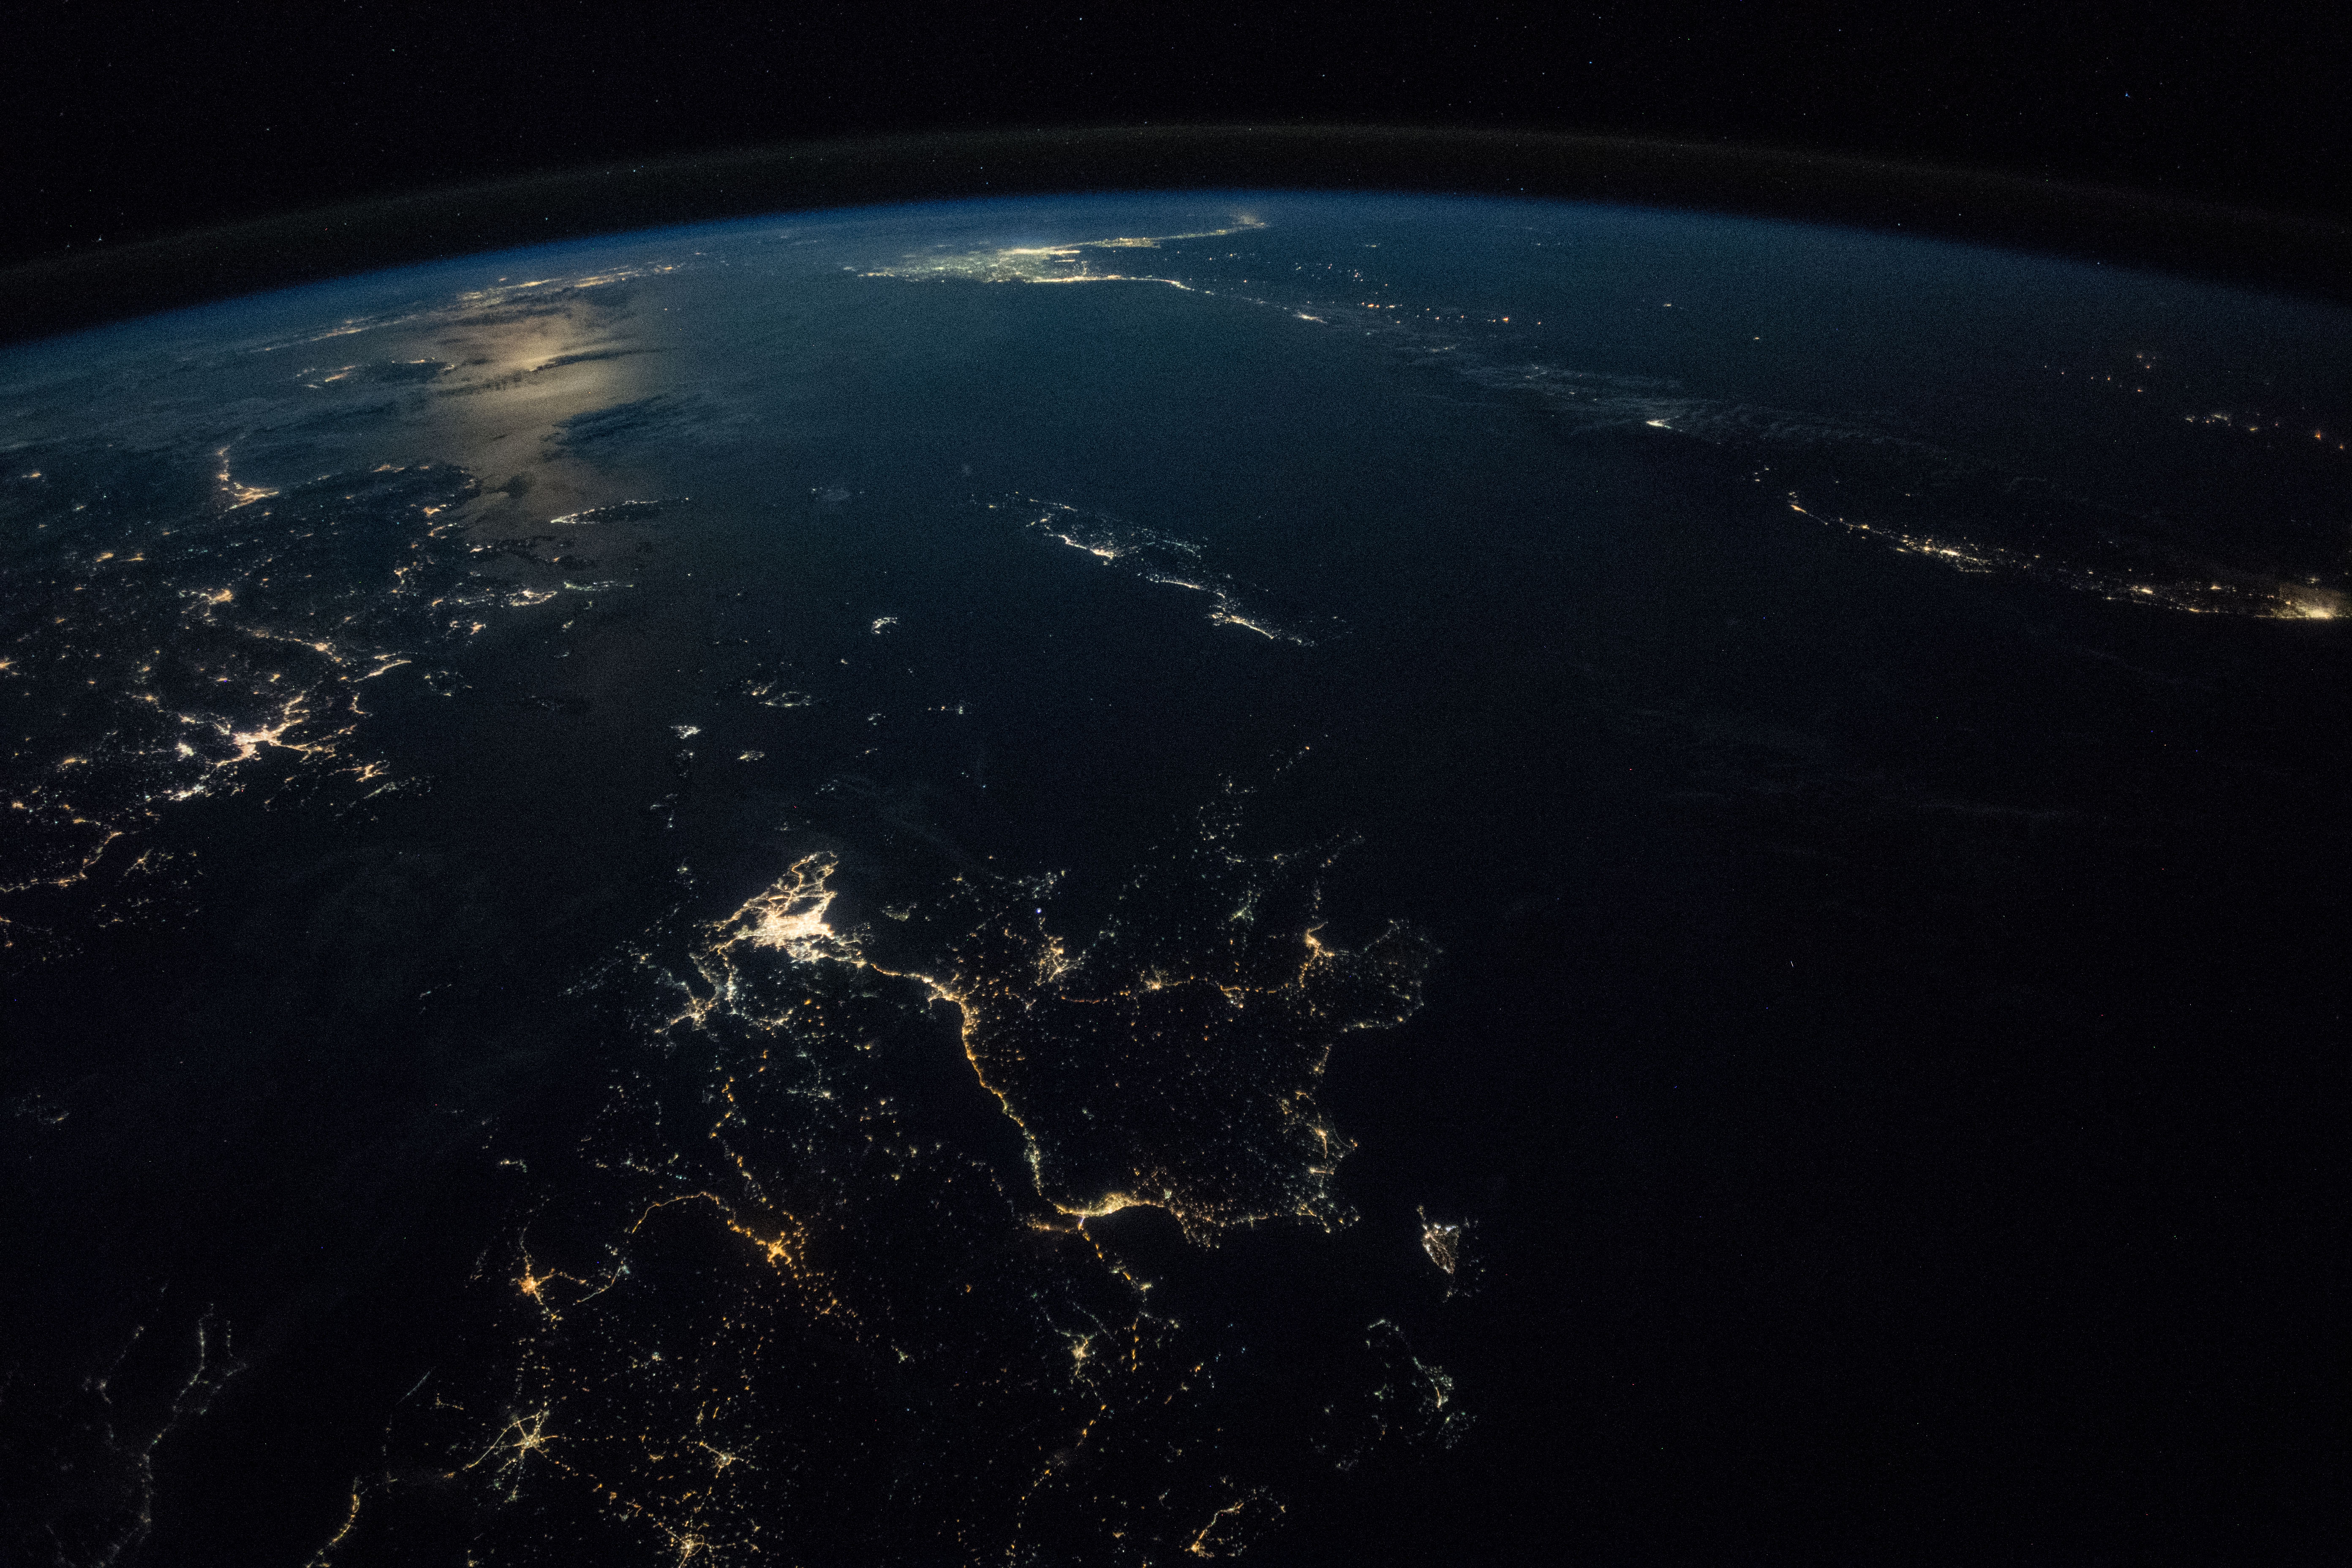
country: GREECE
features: EGEO ISLANDS, KOS ISLAND, CRETE ISLAND, IZMIR CITY, AEGEAN SEA, ATHENS CITY, NIGHT, EARTH LIMB
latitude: 36.3
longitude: 23.4
